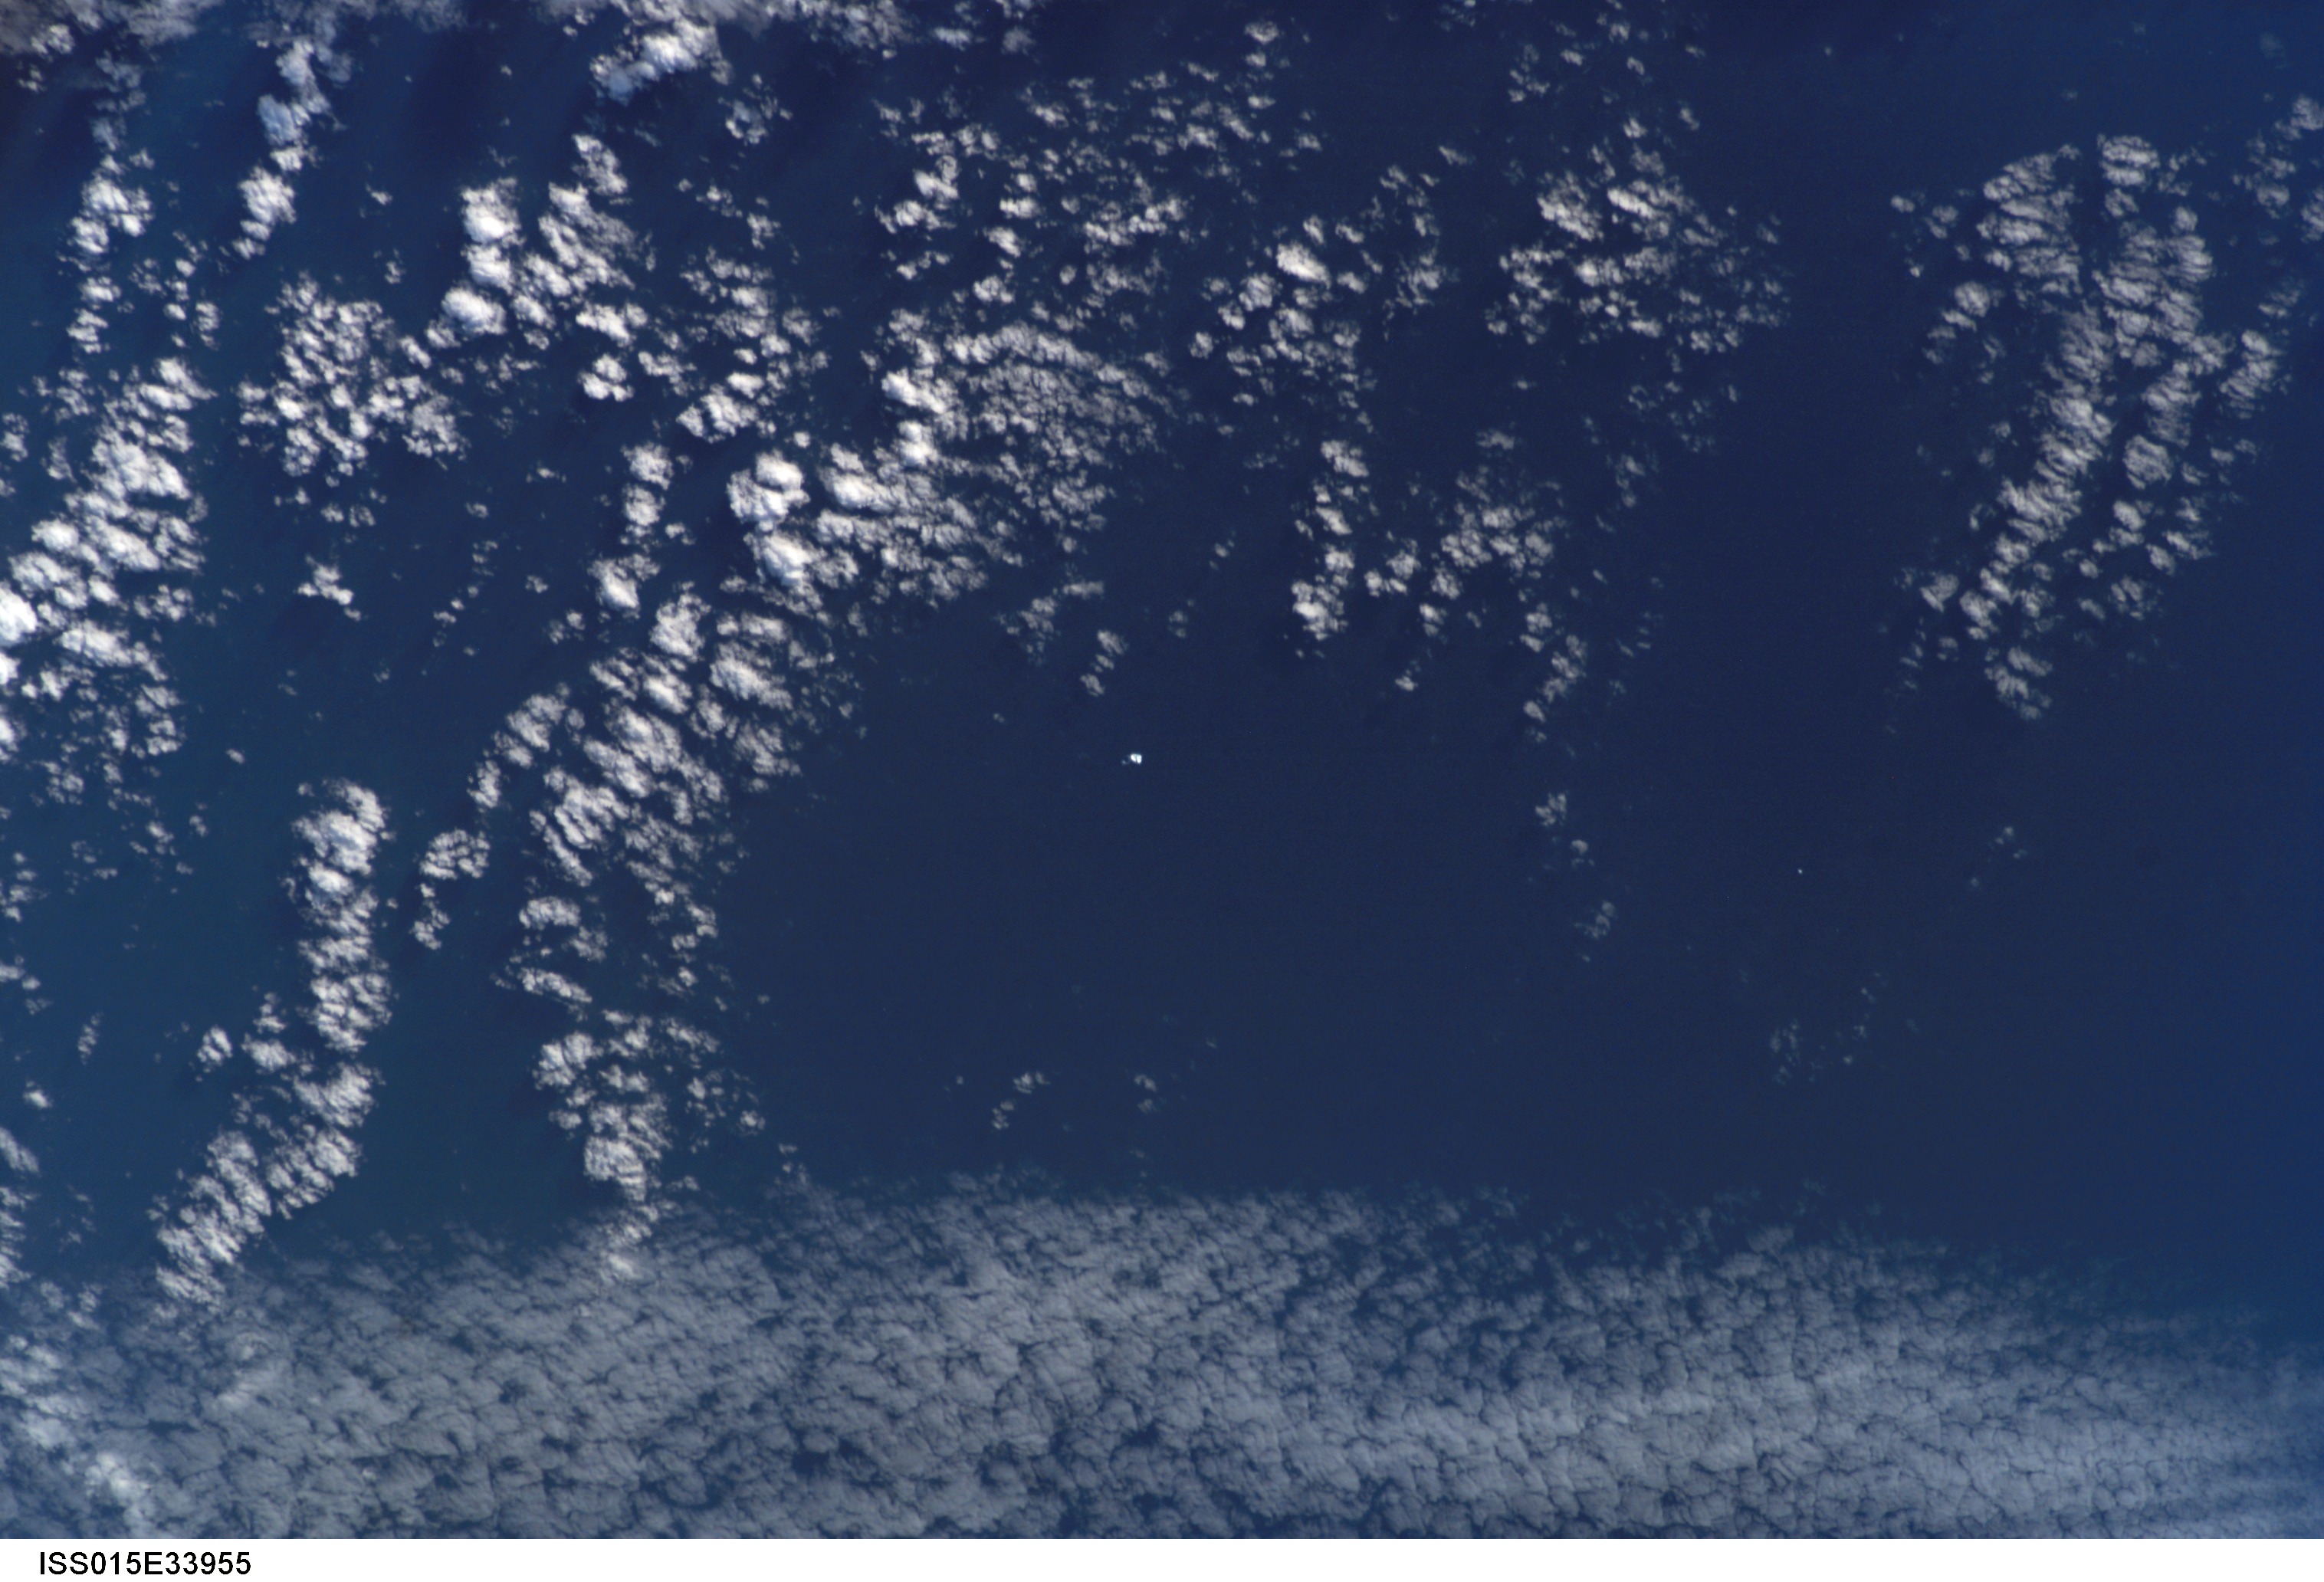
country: ATLANTIC OCEAN
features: SEA SURFACE, SMALL ICEBERG
